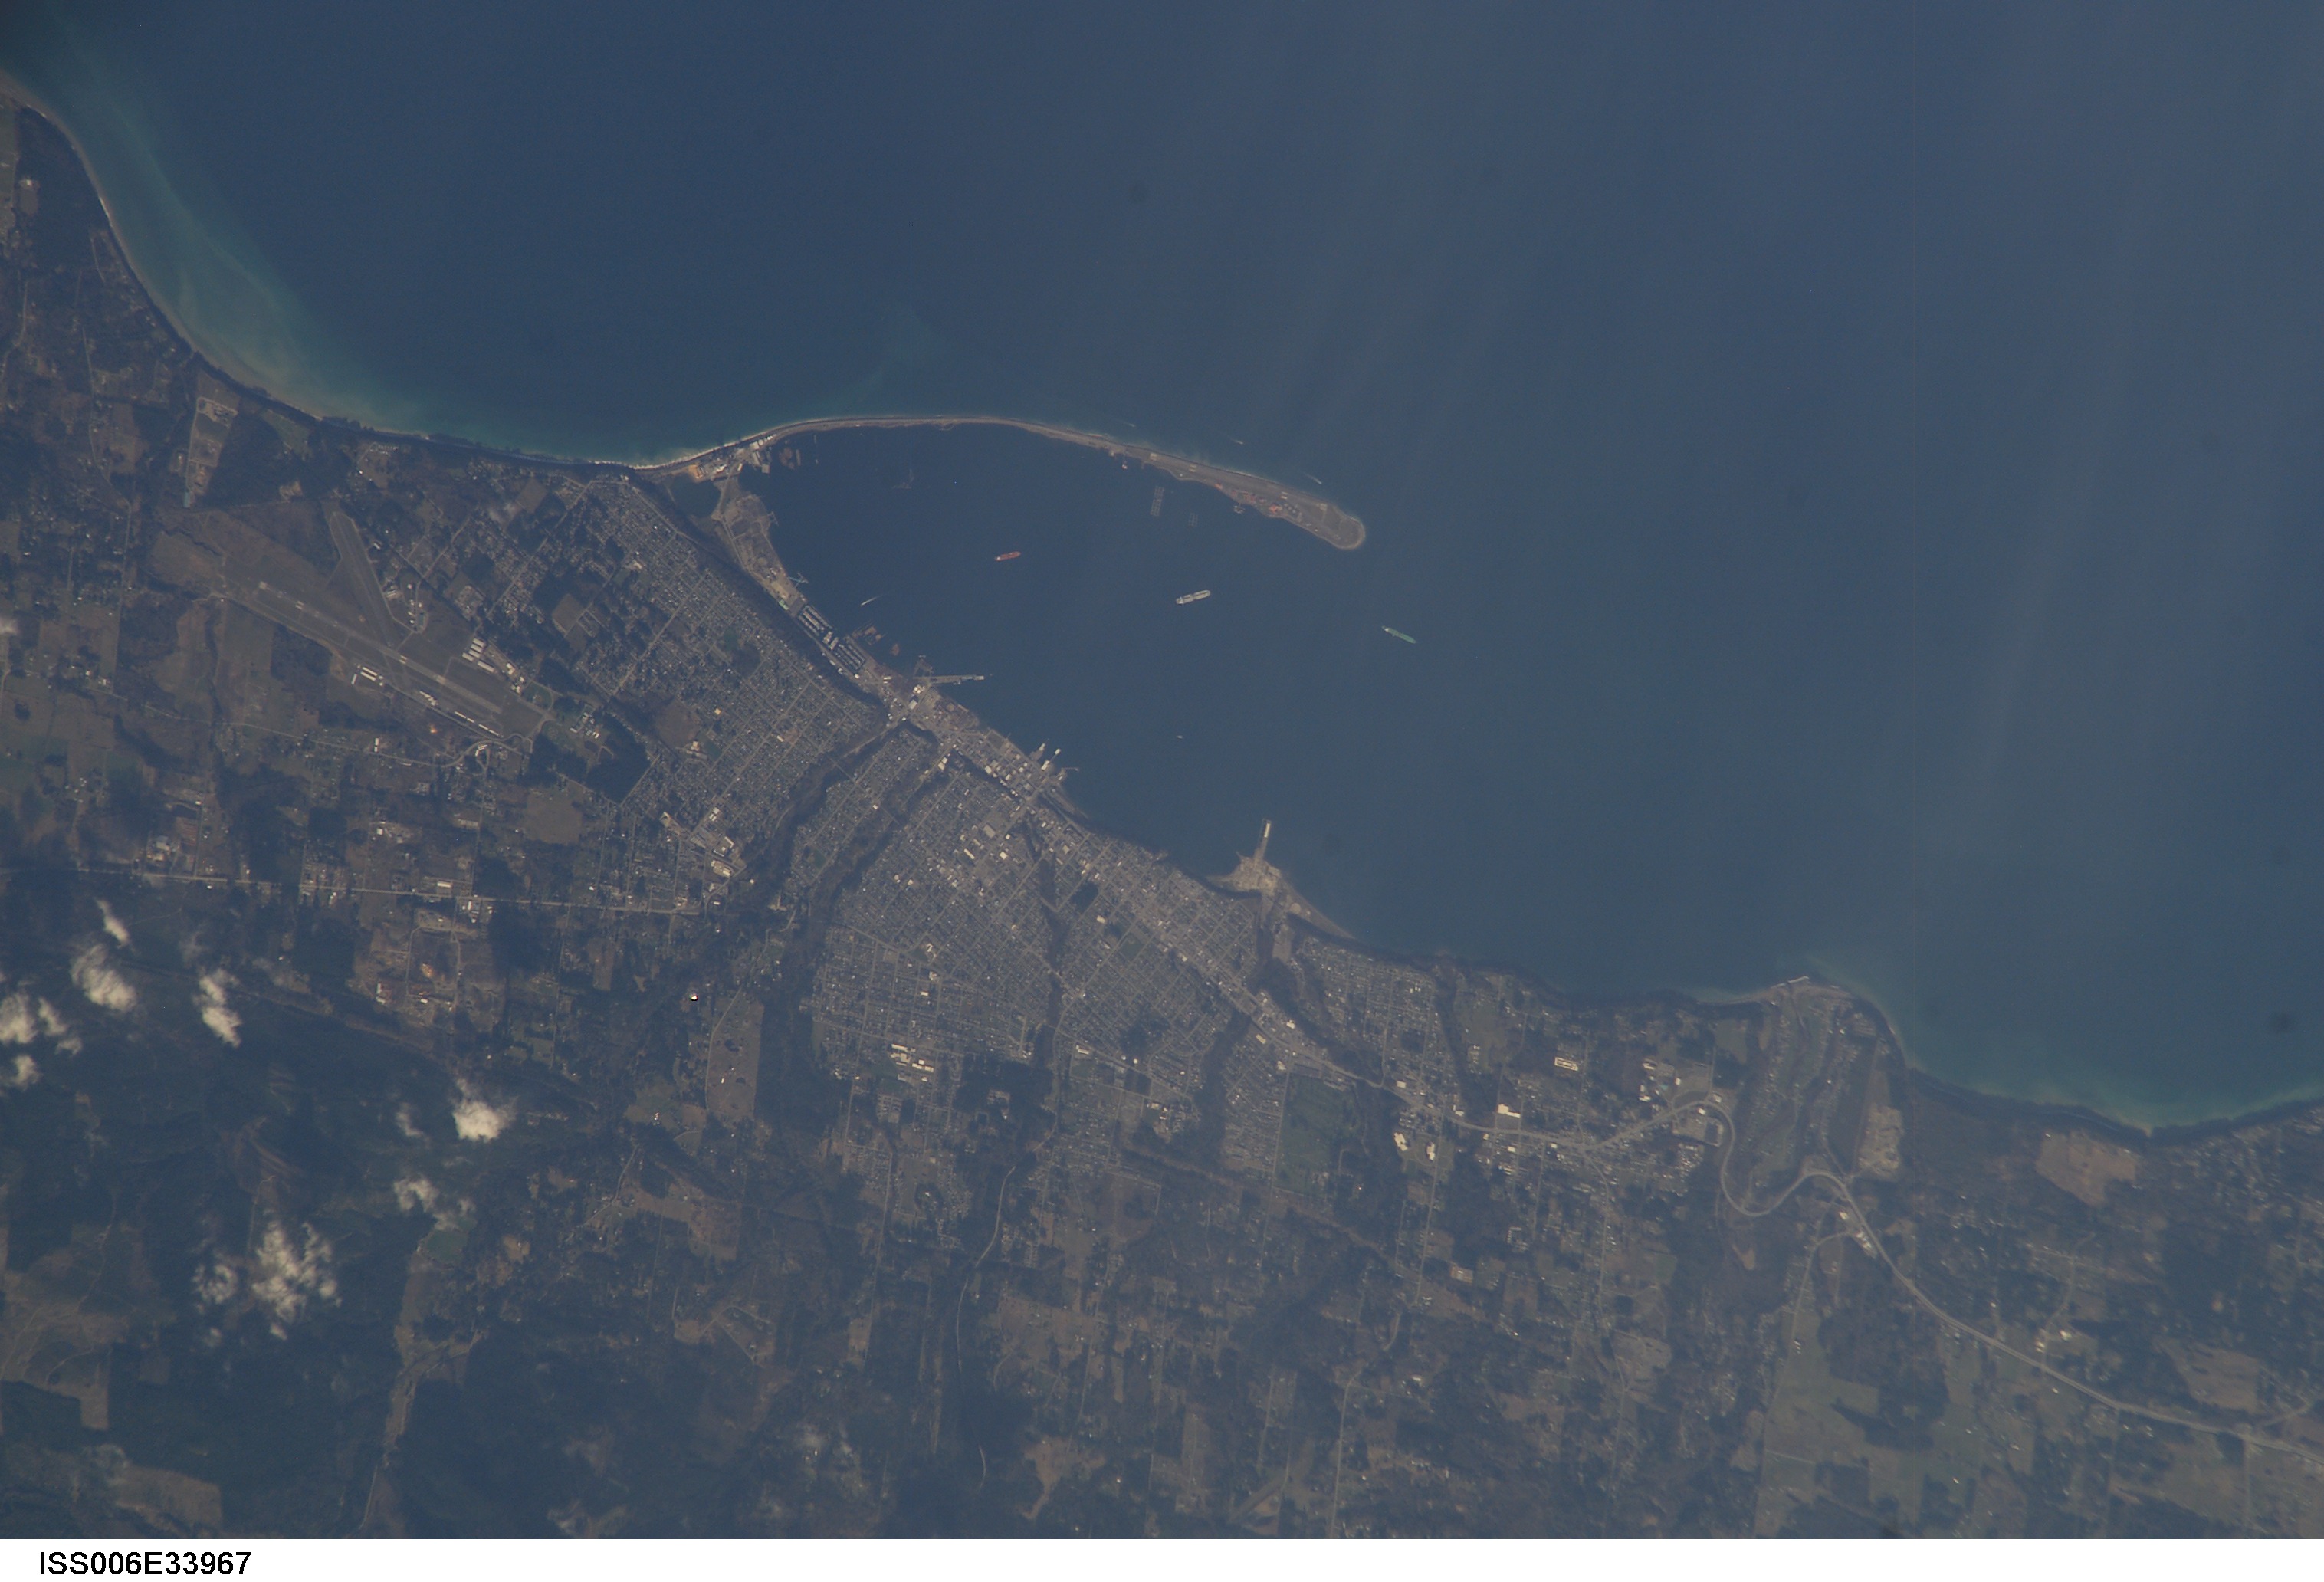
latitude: 48.0
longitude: -123.5
